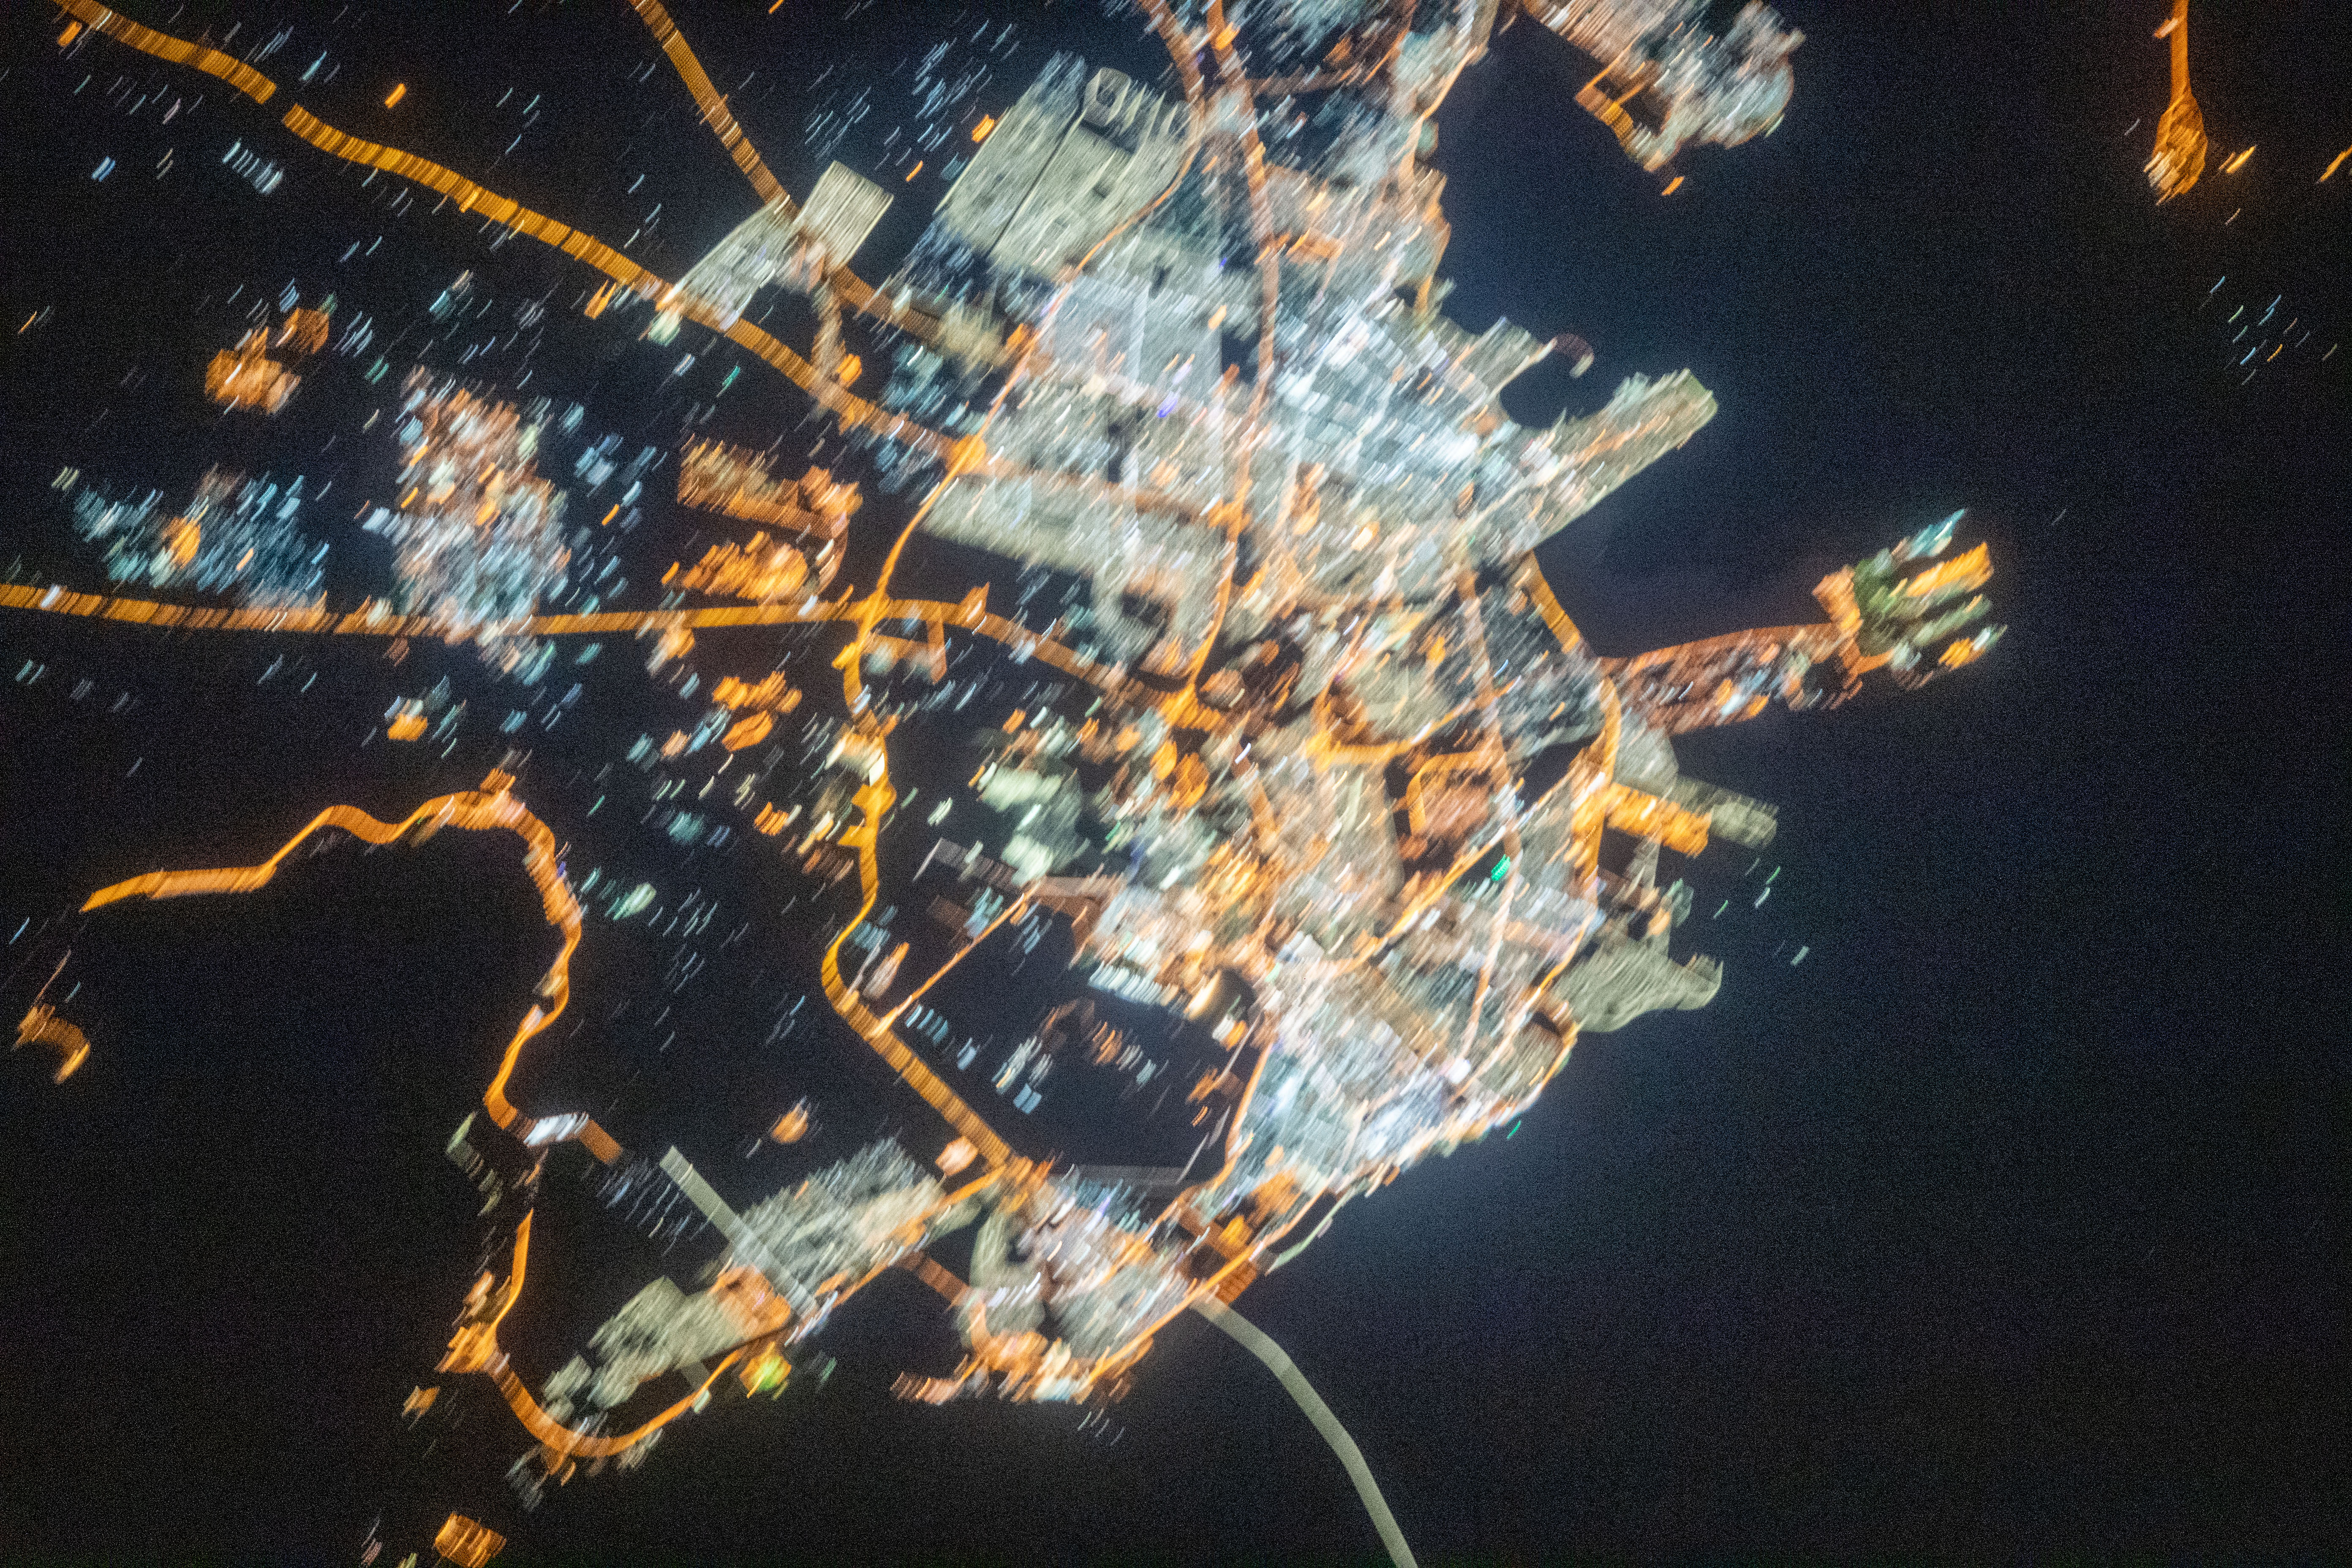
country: SAUDI_ARABIA
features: SAUDI ARABIA, DAMMAM, DHAHRAN, AL KHOBAR, KING ABDUL AZIZ SEAPORT, KING FAHD CAUSEWAY, HALF MOON BAY, RAS TANURA SEAPORT, NIGHT,CITY, LIGHTS, ROADS, NIGHT,NIGHTIME,PERSIAN GULF,HALF MOON BAY,SAUDIA ARABIA,CITY OF DAMMAM
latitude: 26.3
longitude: 50.1
